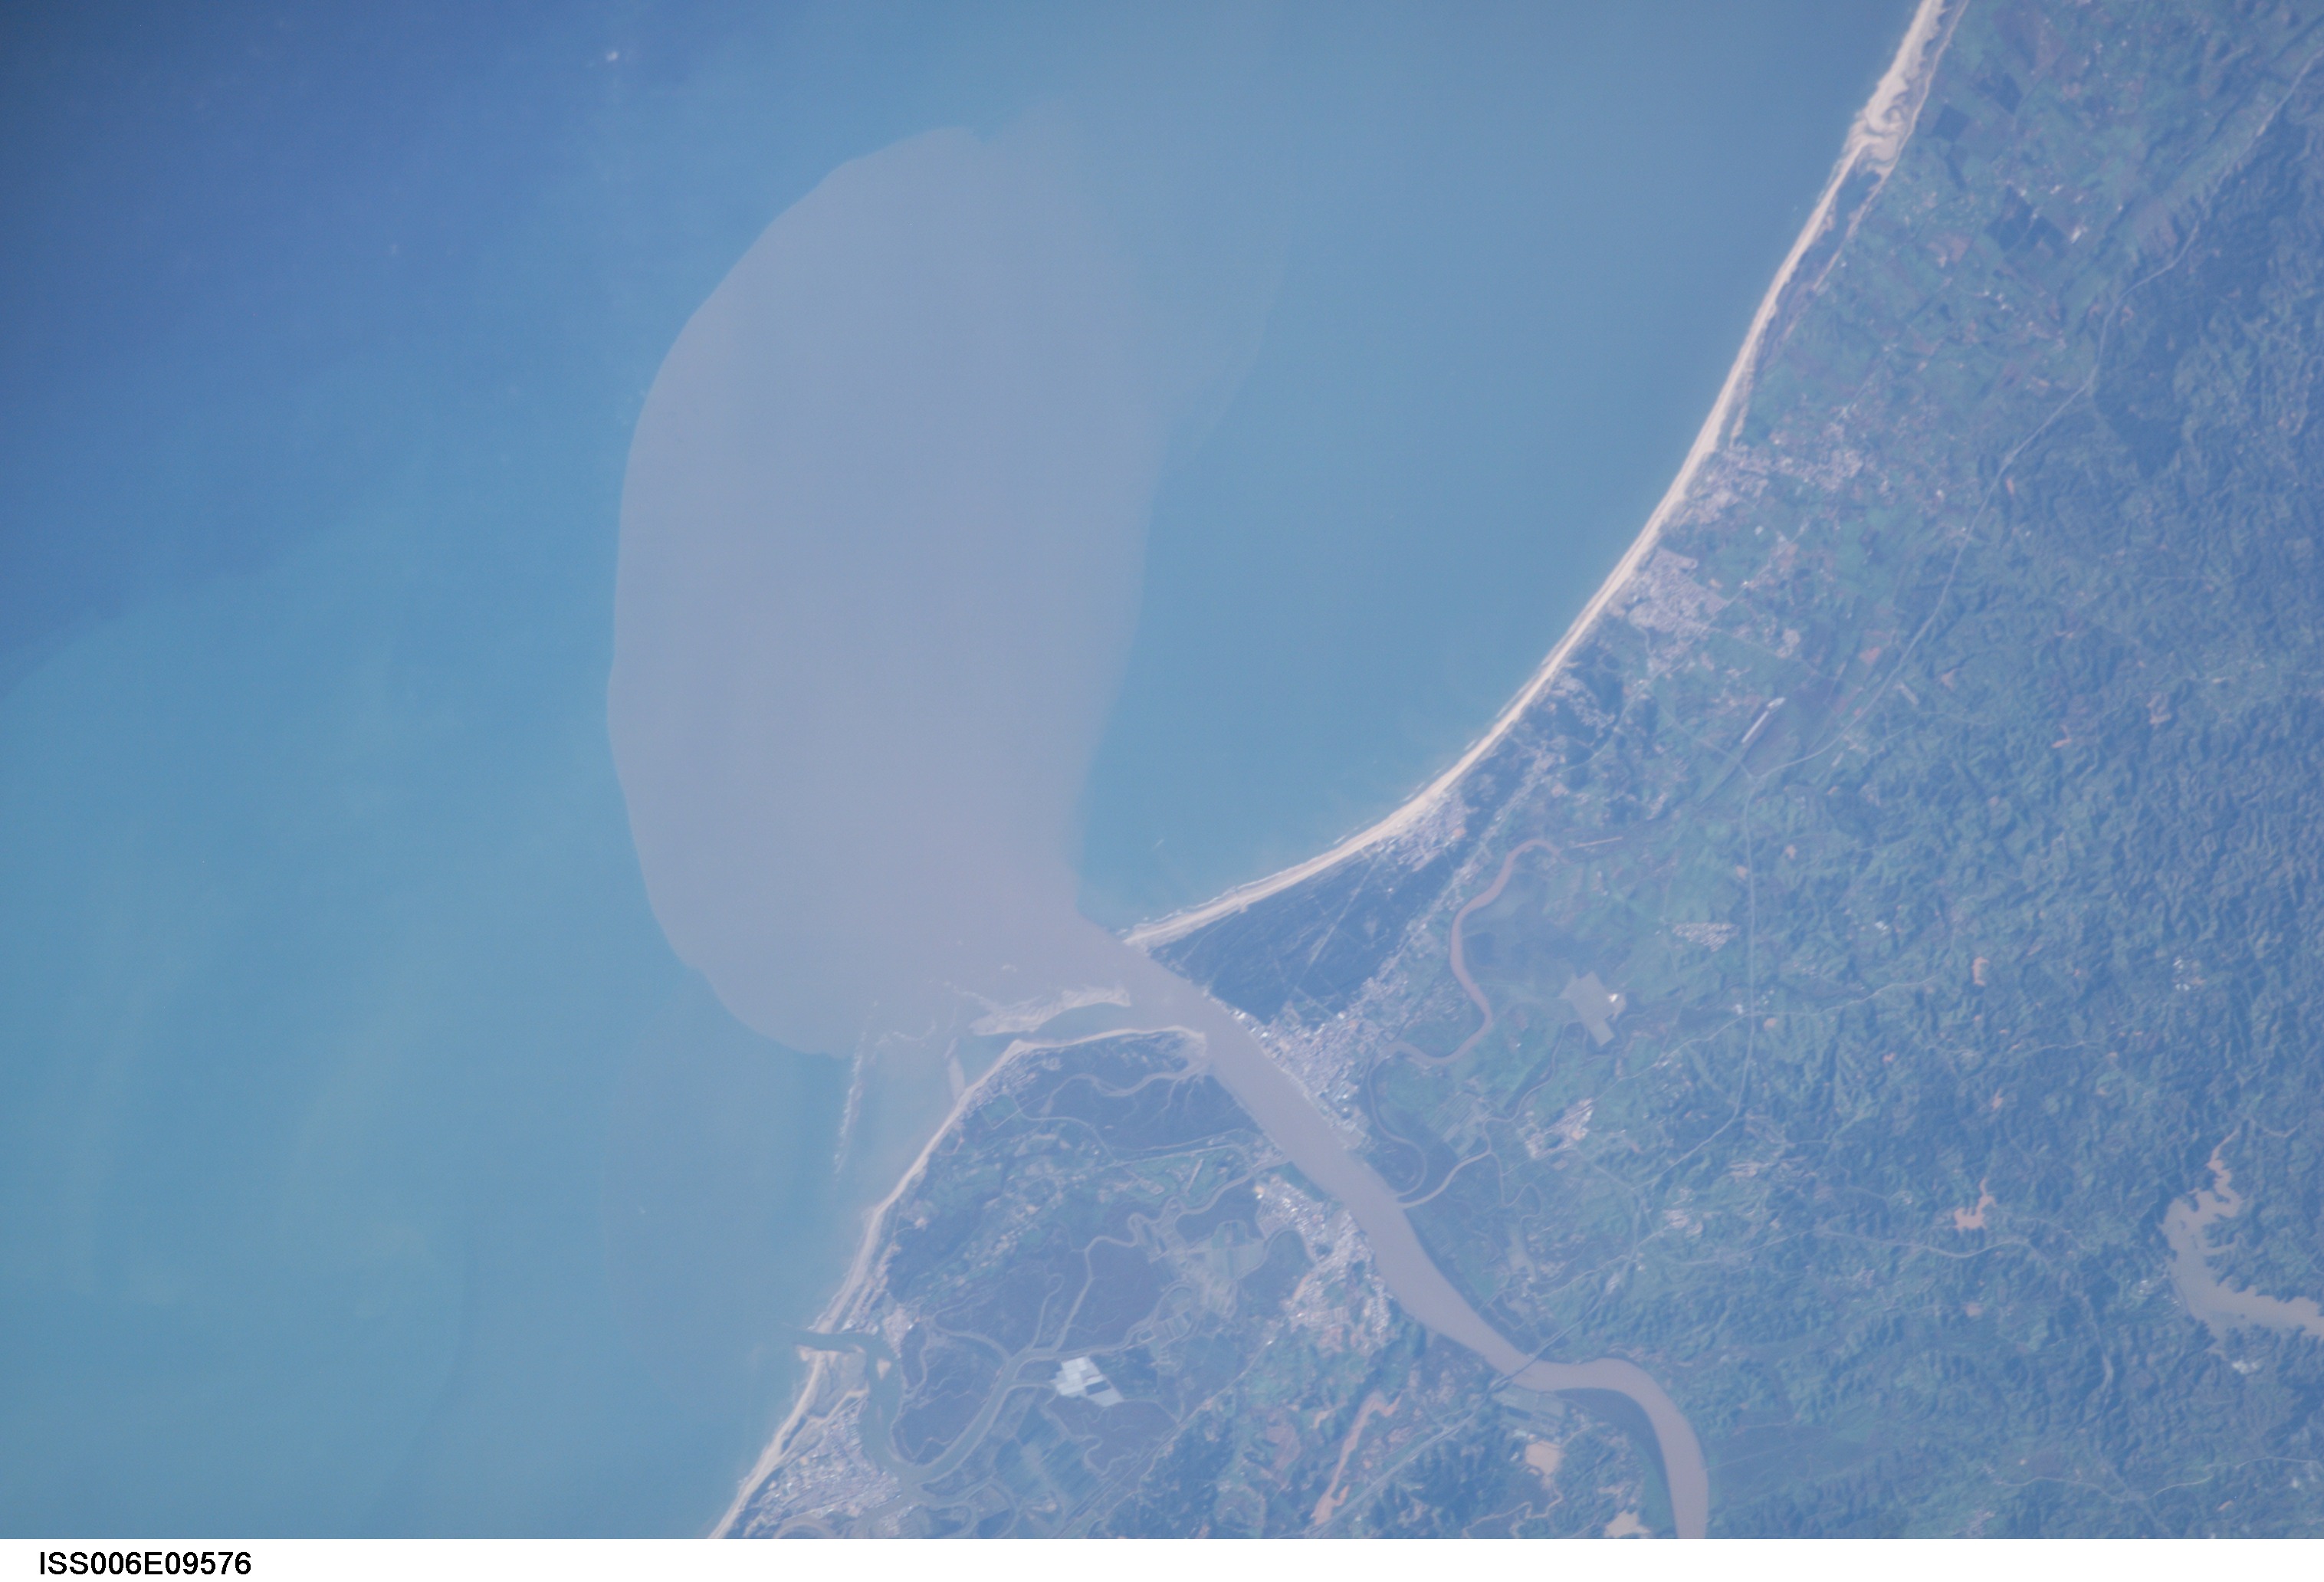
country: SPAIN
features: GUADIANA RIVER MOUTH, SEDIMENT
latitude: 37.0
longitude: -7.5
